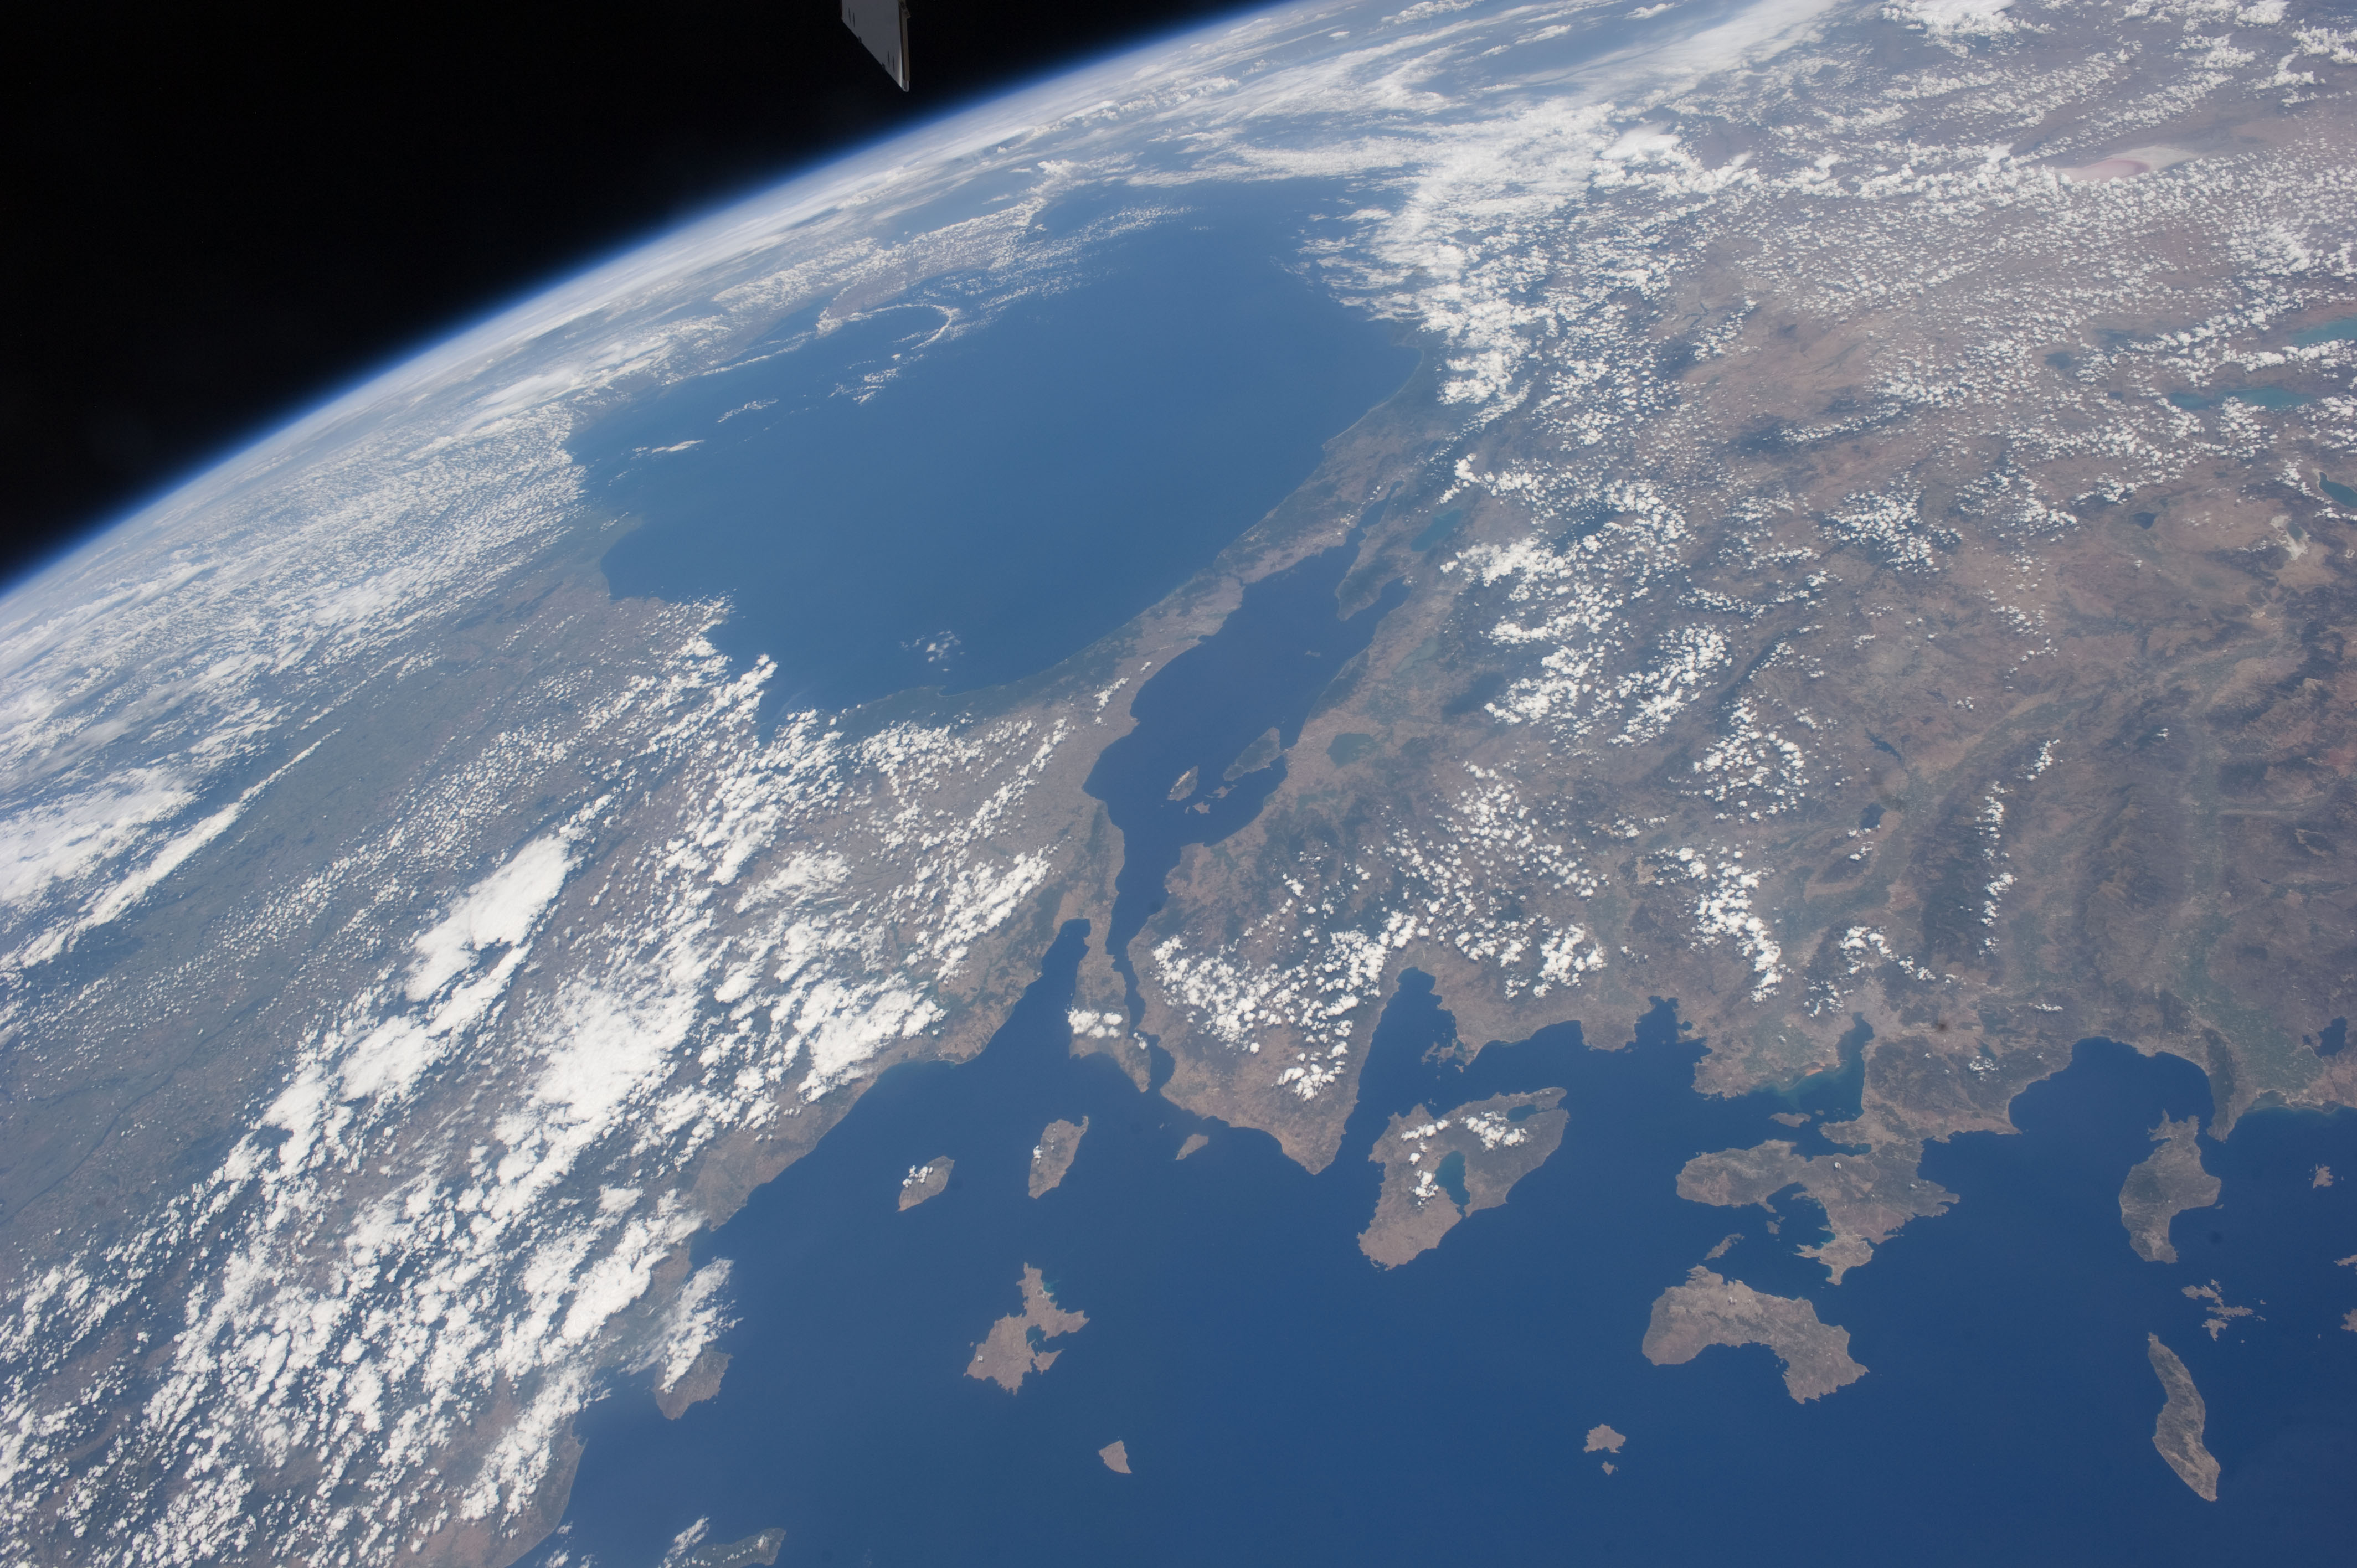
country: TURKEY
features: PAN- BLACK S., S. OF MARMARA, BULGARIA, ISS
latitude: 41.5
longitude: 28.0
